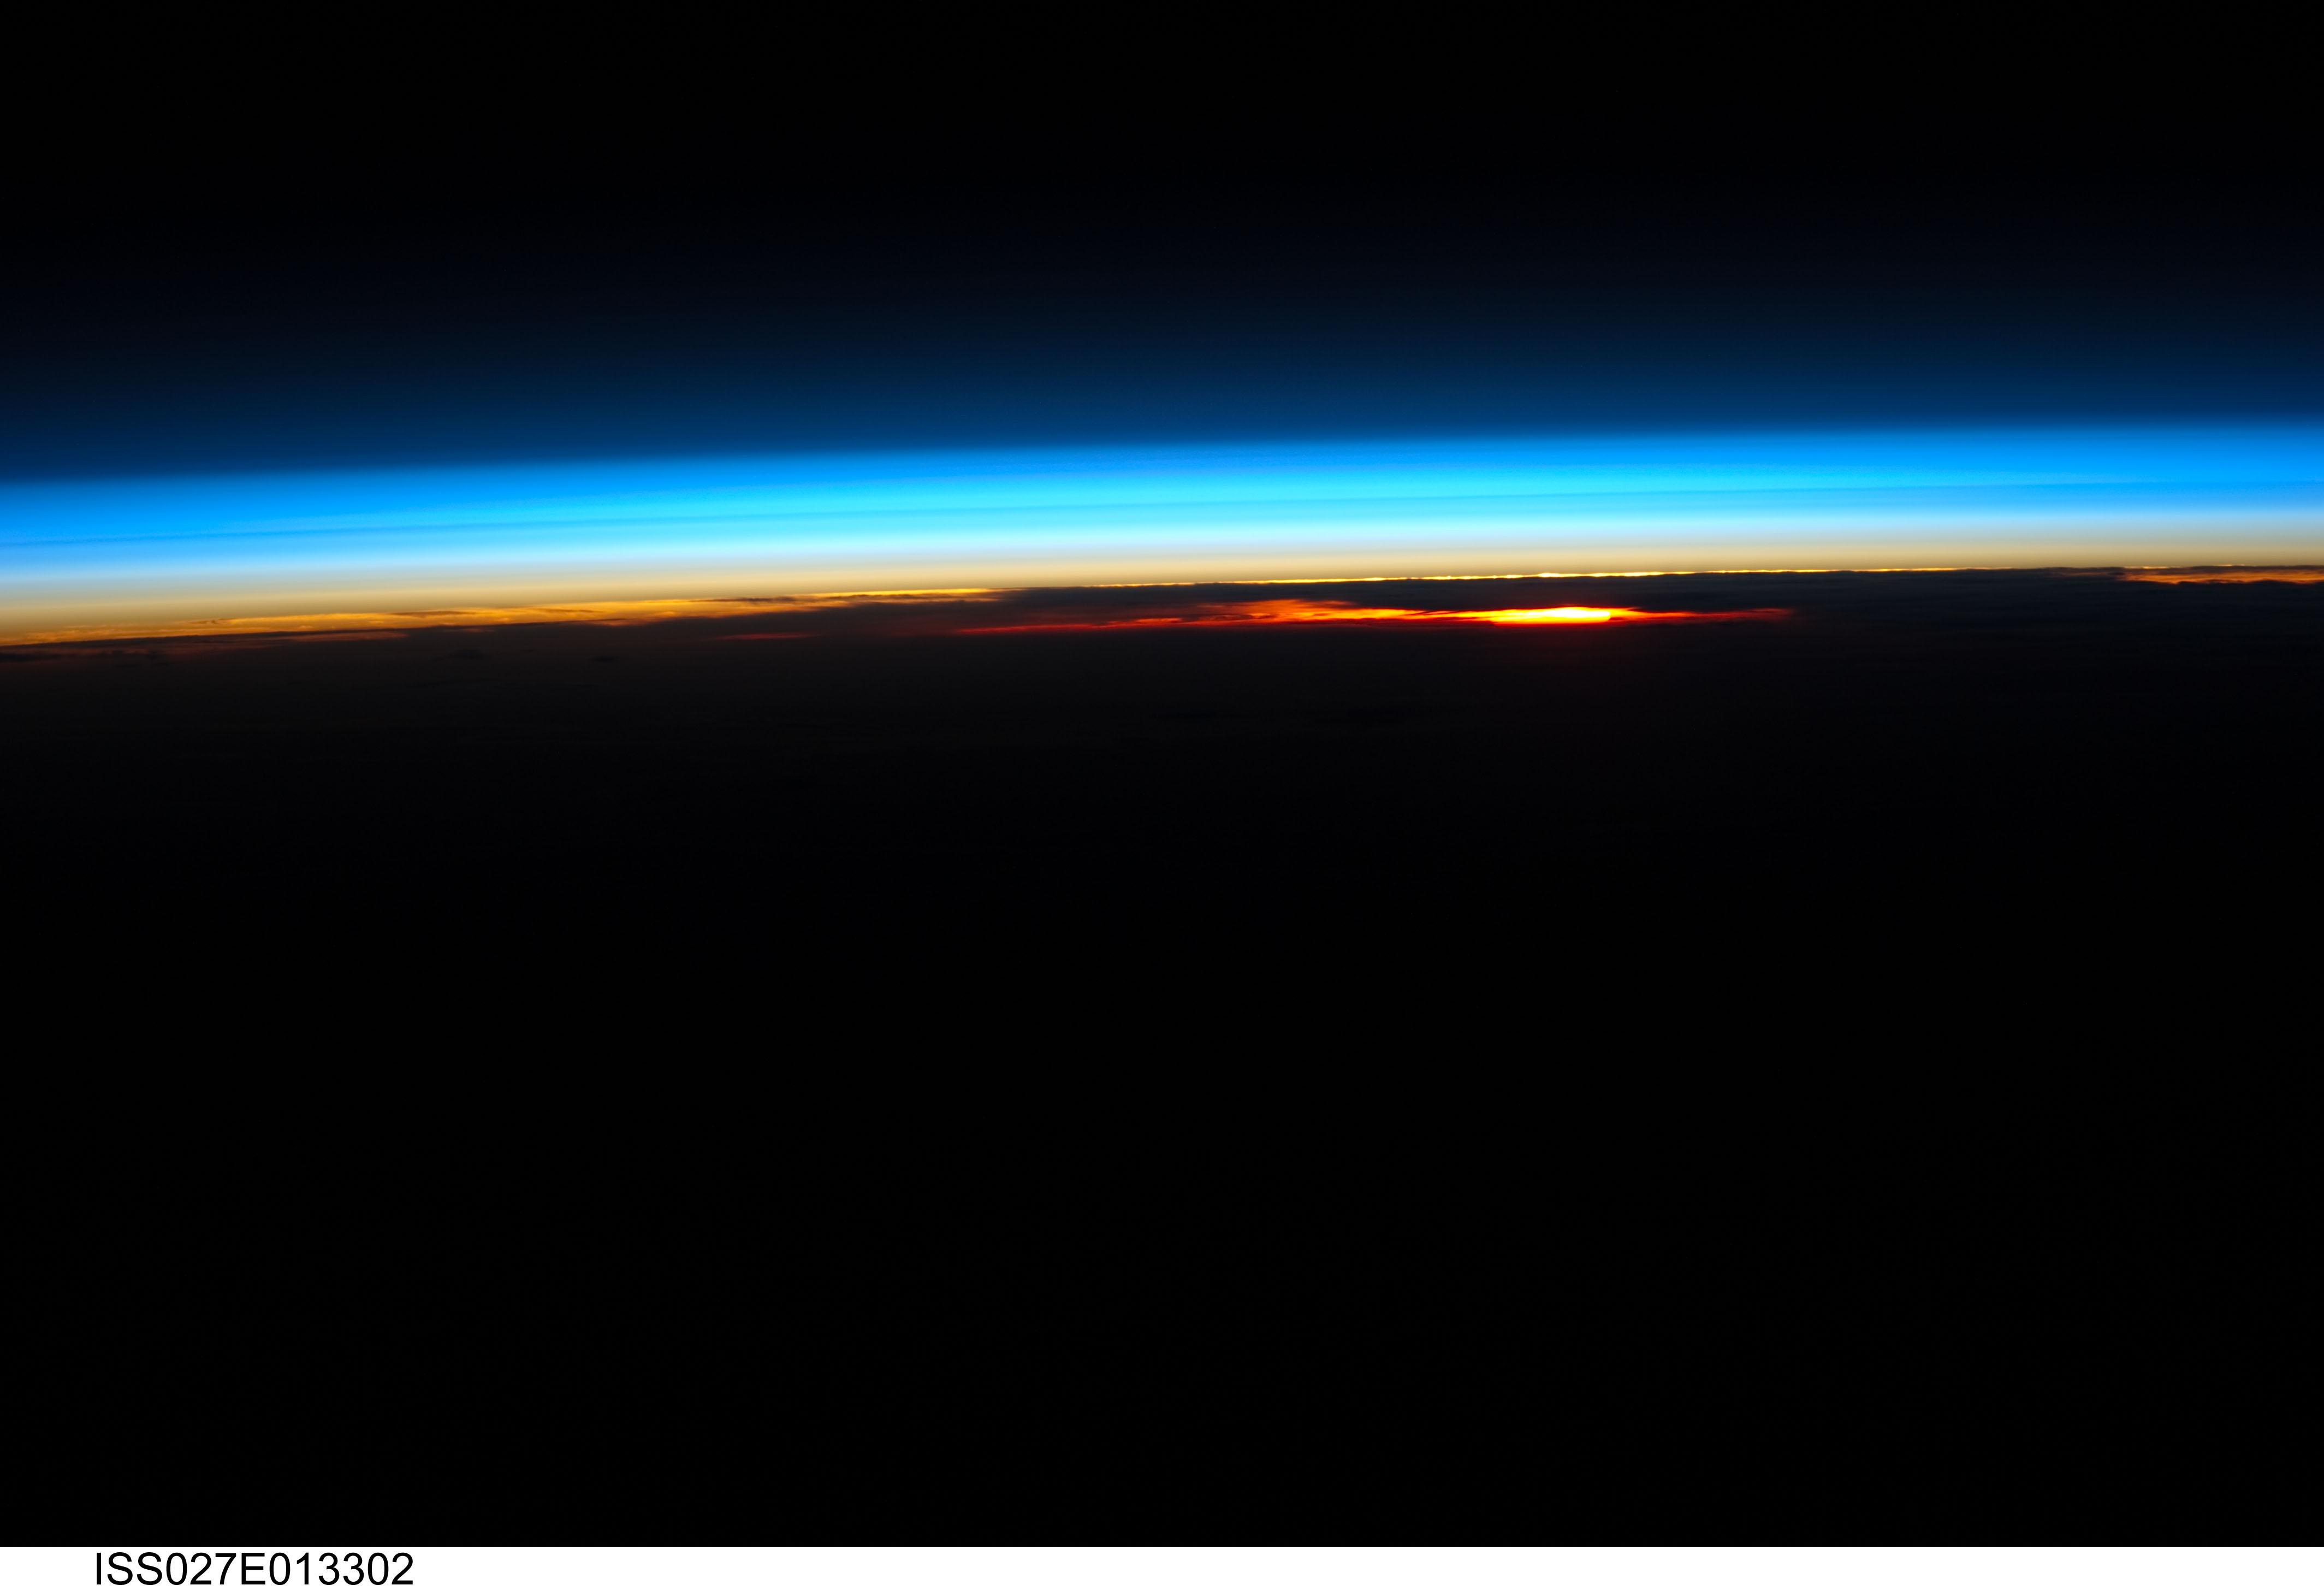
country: SAUDI ARABIA
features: LIMB AT SUNSET, ATMOSPHERIC LAYERS
